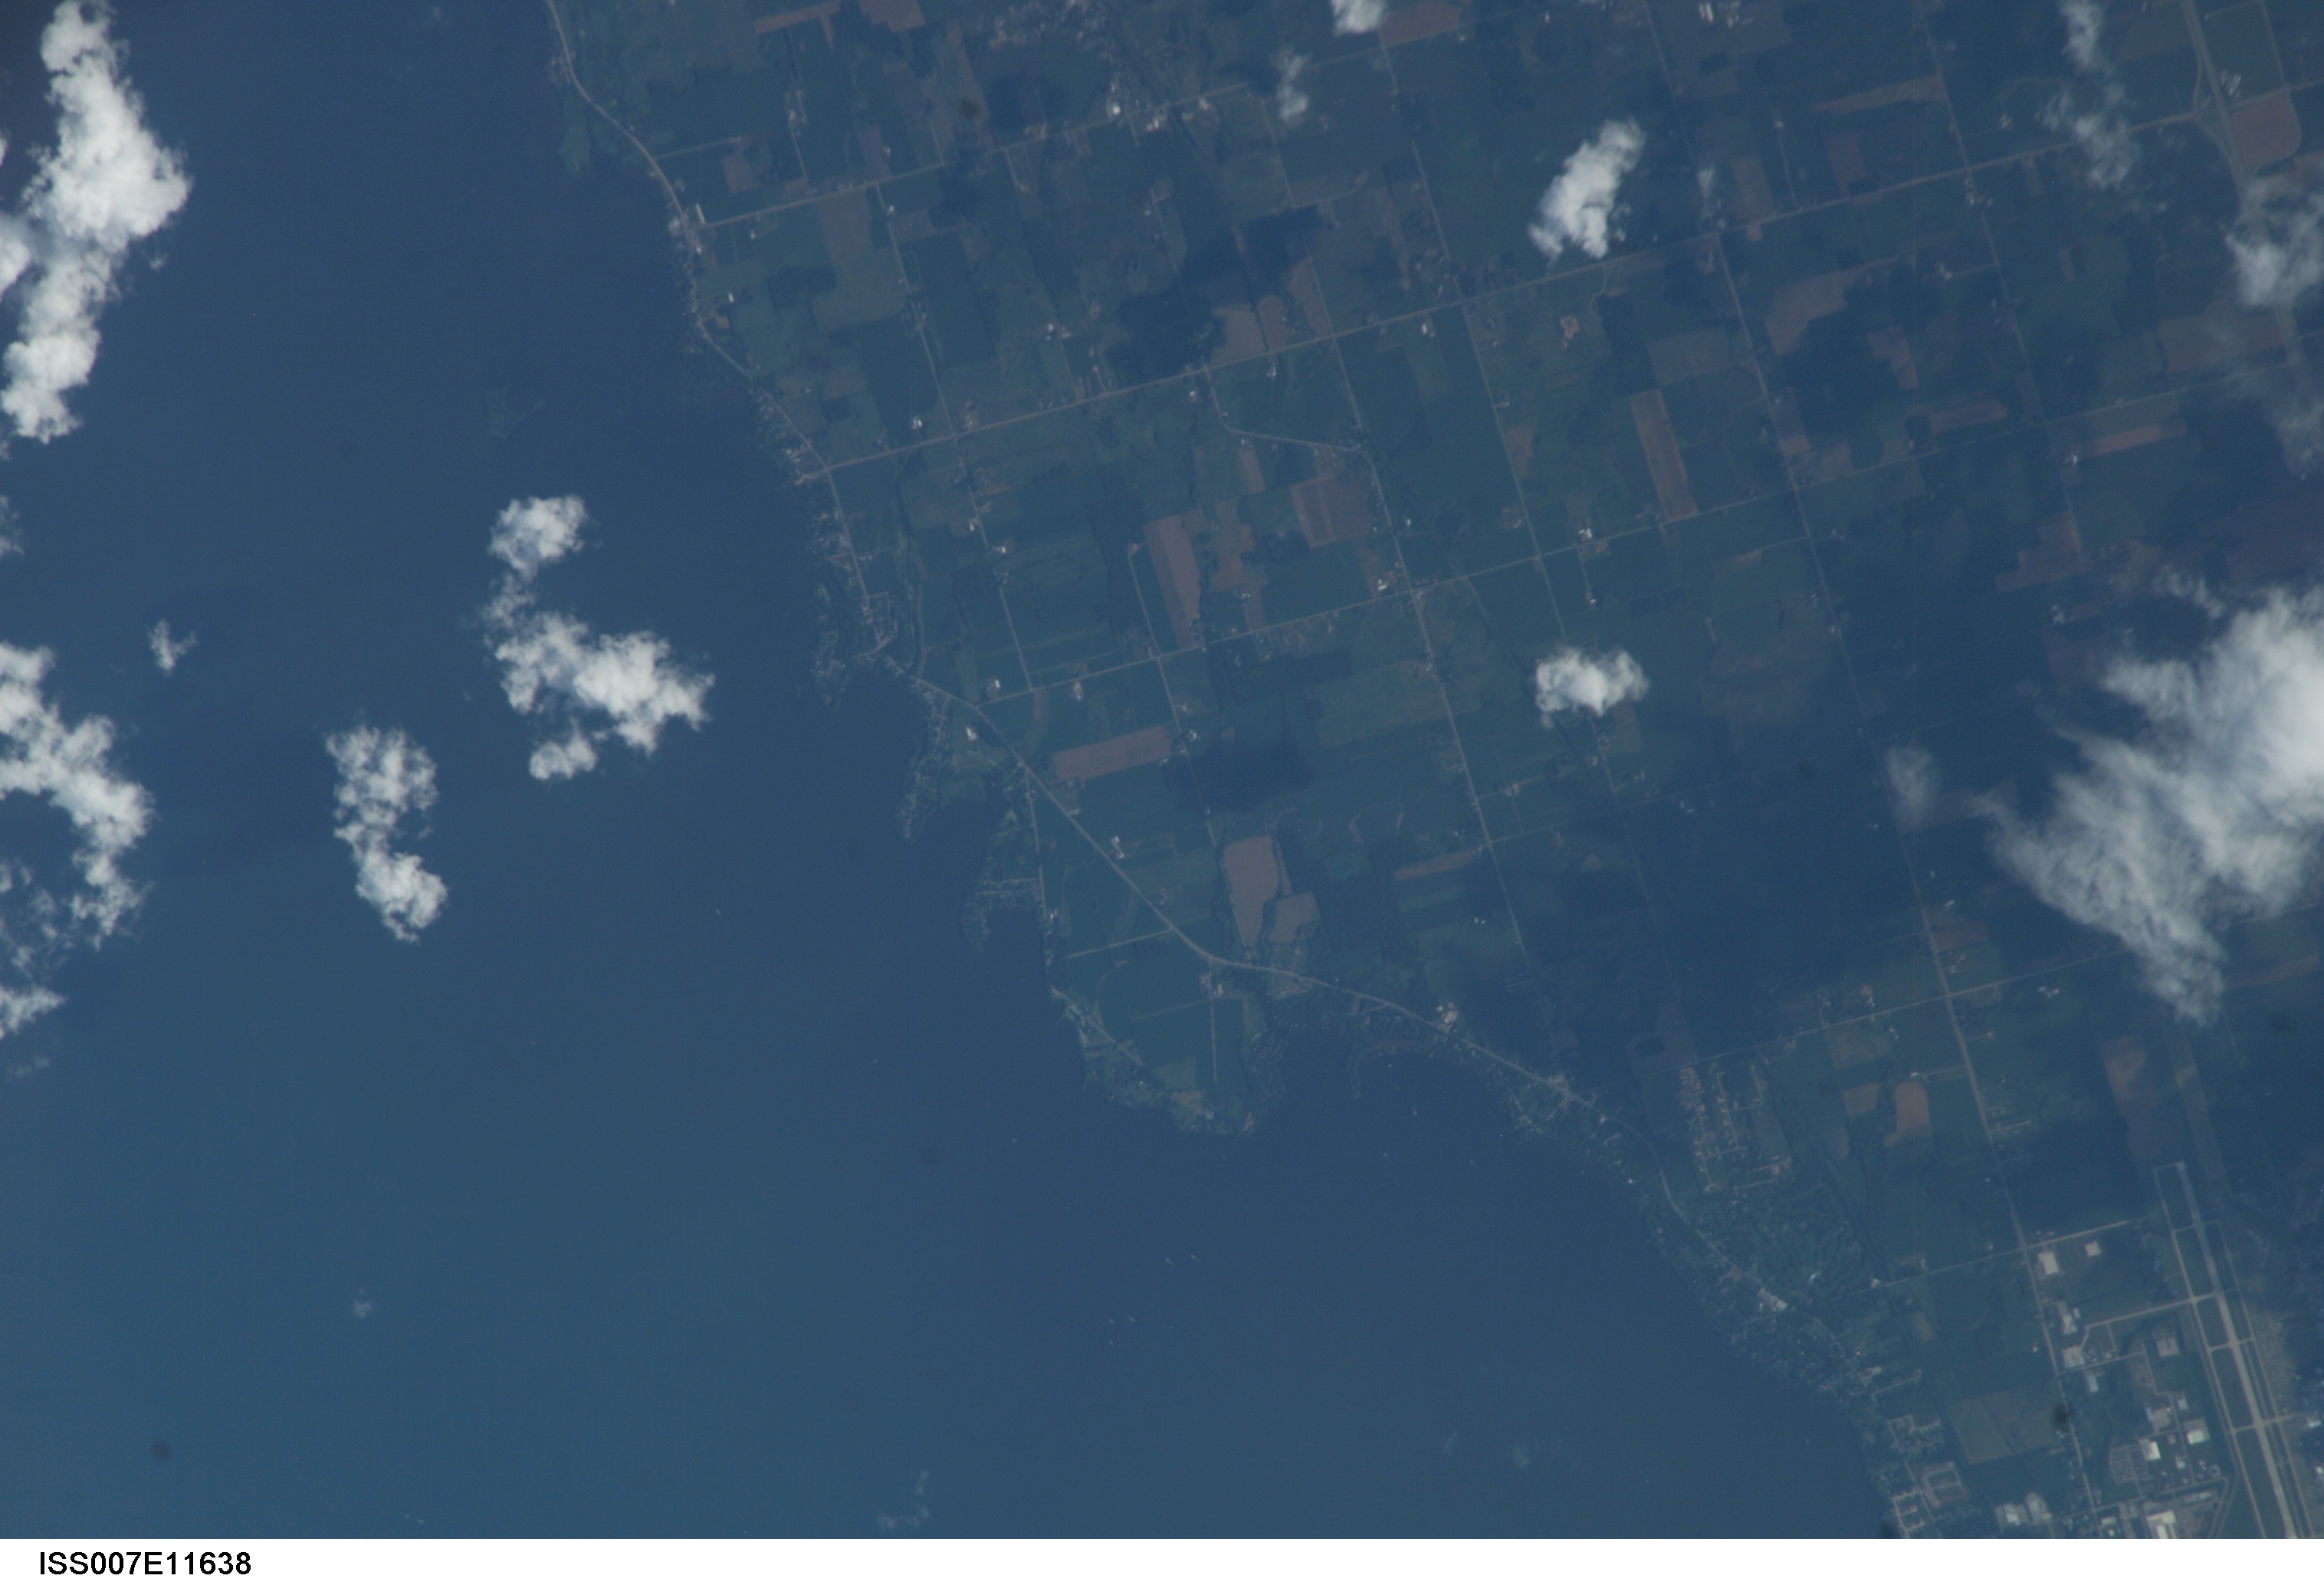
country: USA-WISCONSIN
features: LAKE WINNEBAGO SOUTH OF OSHKOSH
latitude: 43.9
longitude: -88.6
